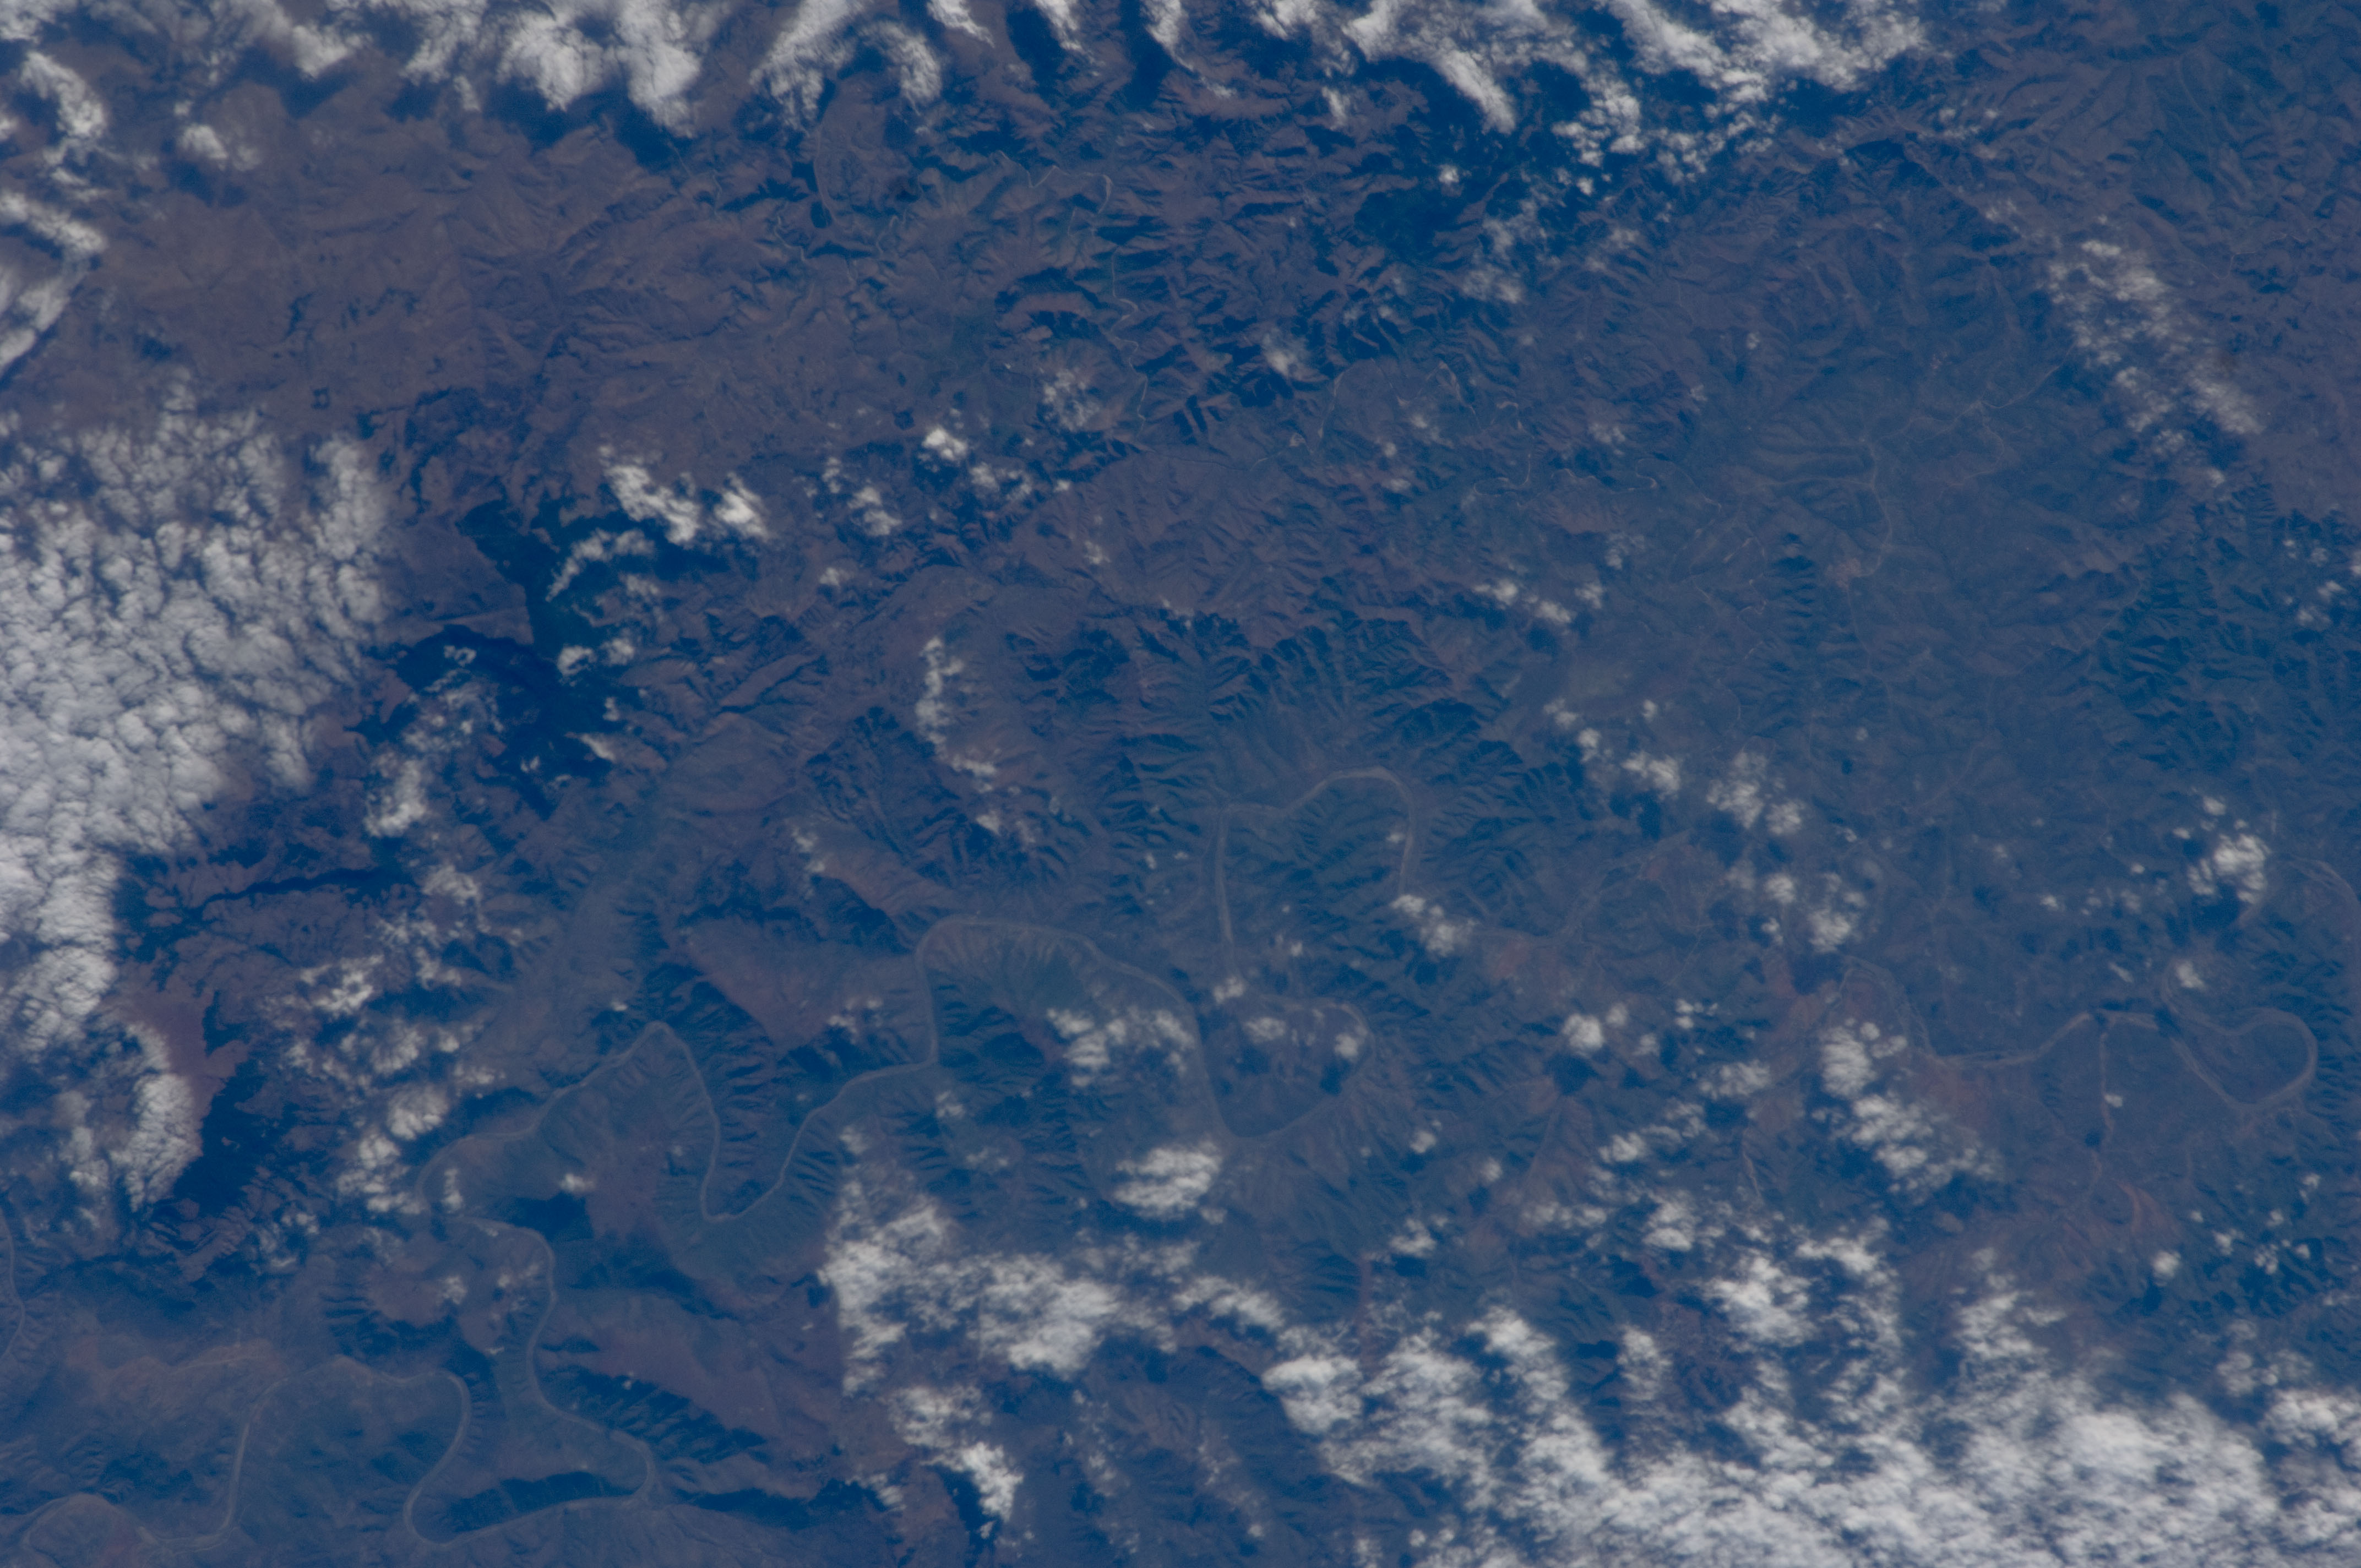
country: REPUBLIC SOUTH AFRICA
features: TUGELA R. VALLEY, TIMBER
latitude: -28.8
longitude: 30.9
